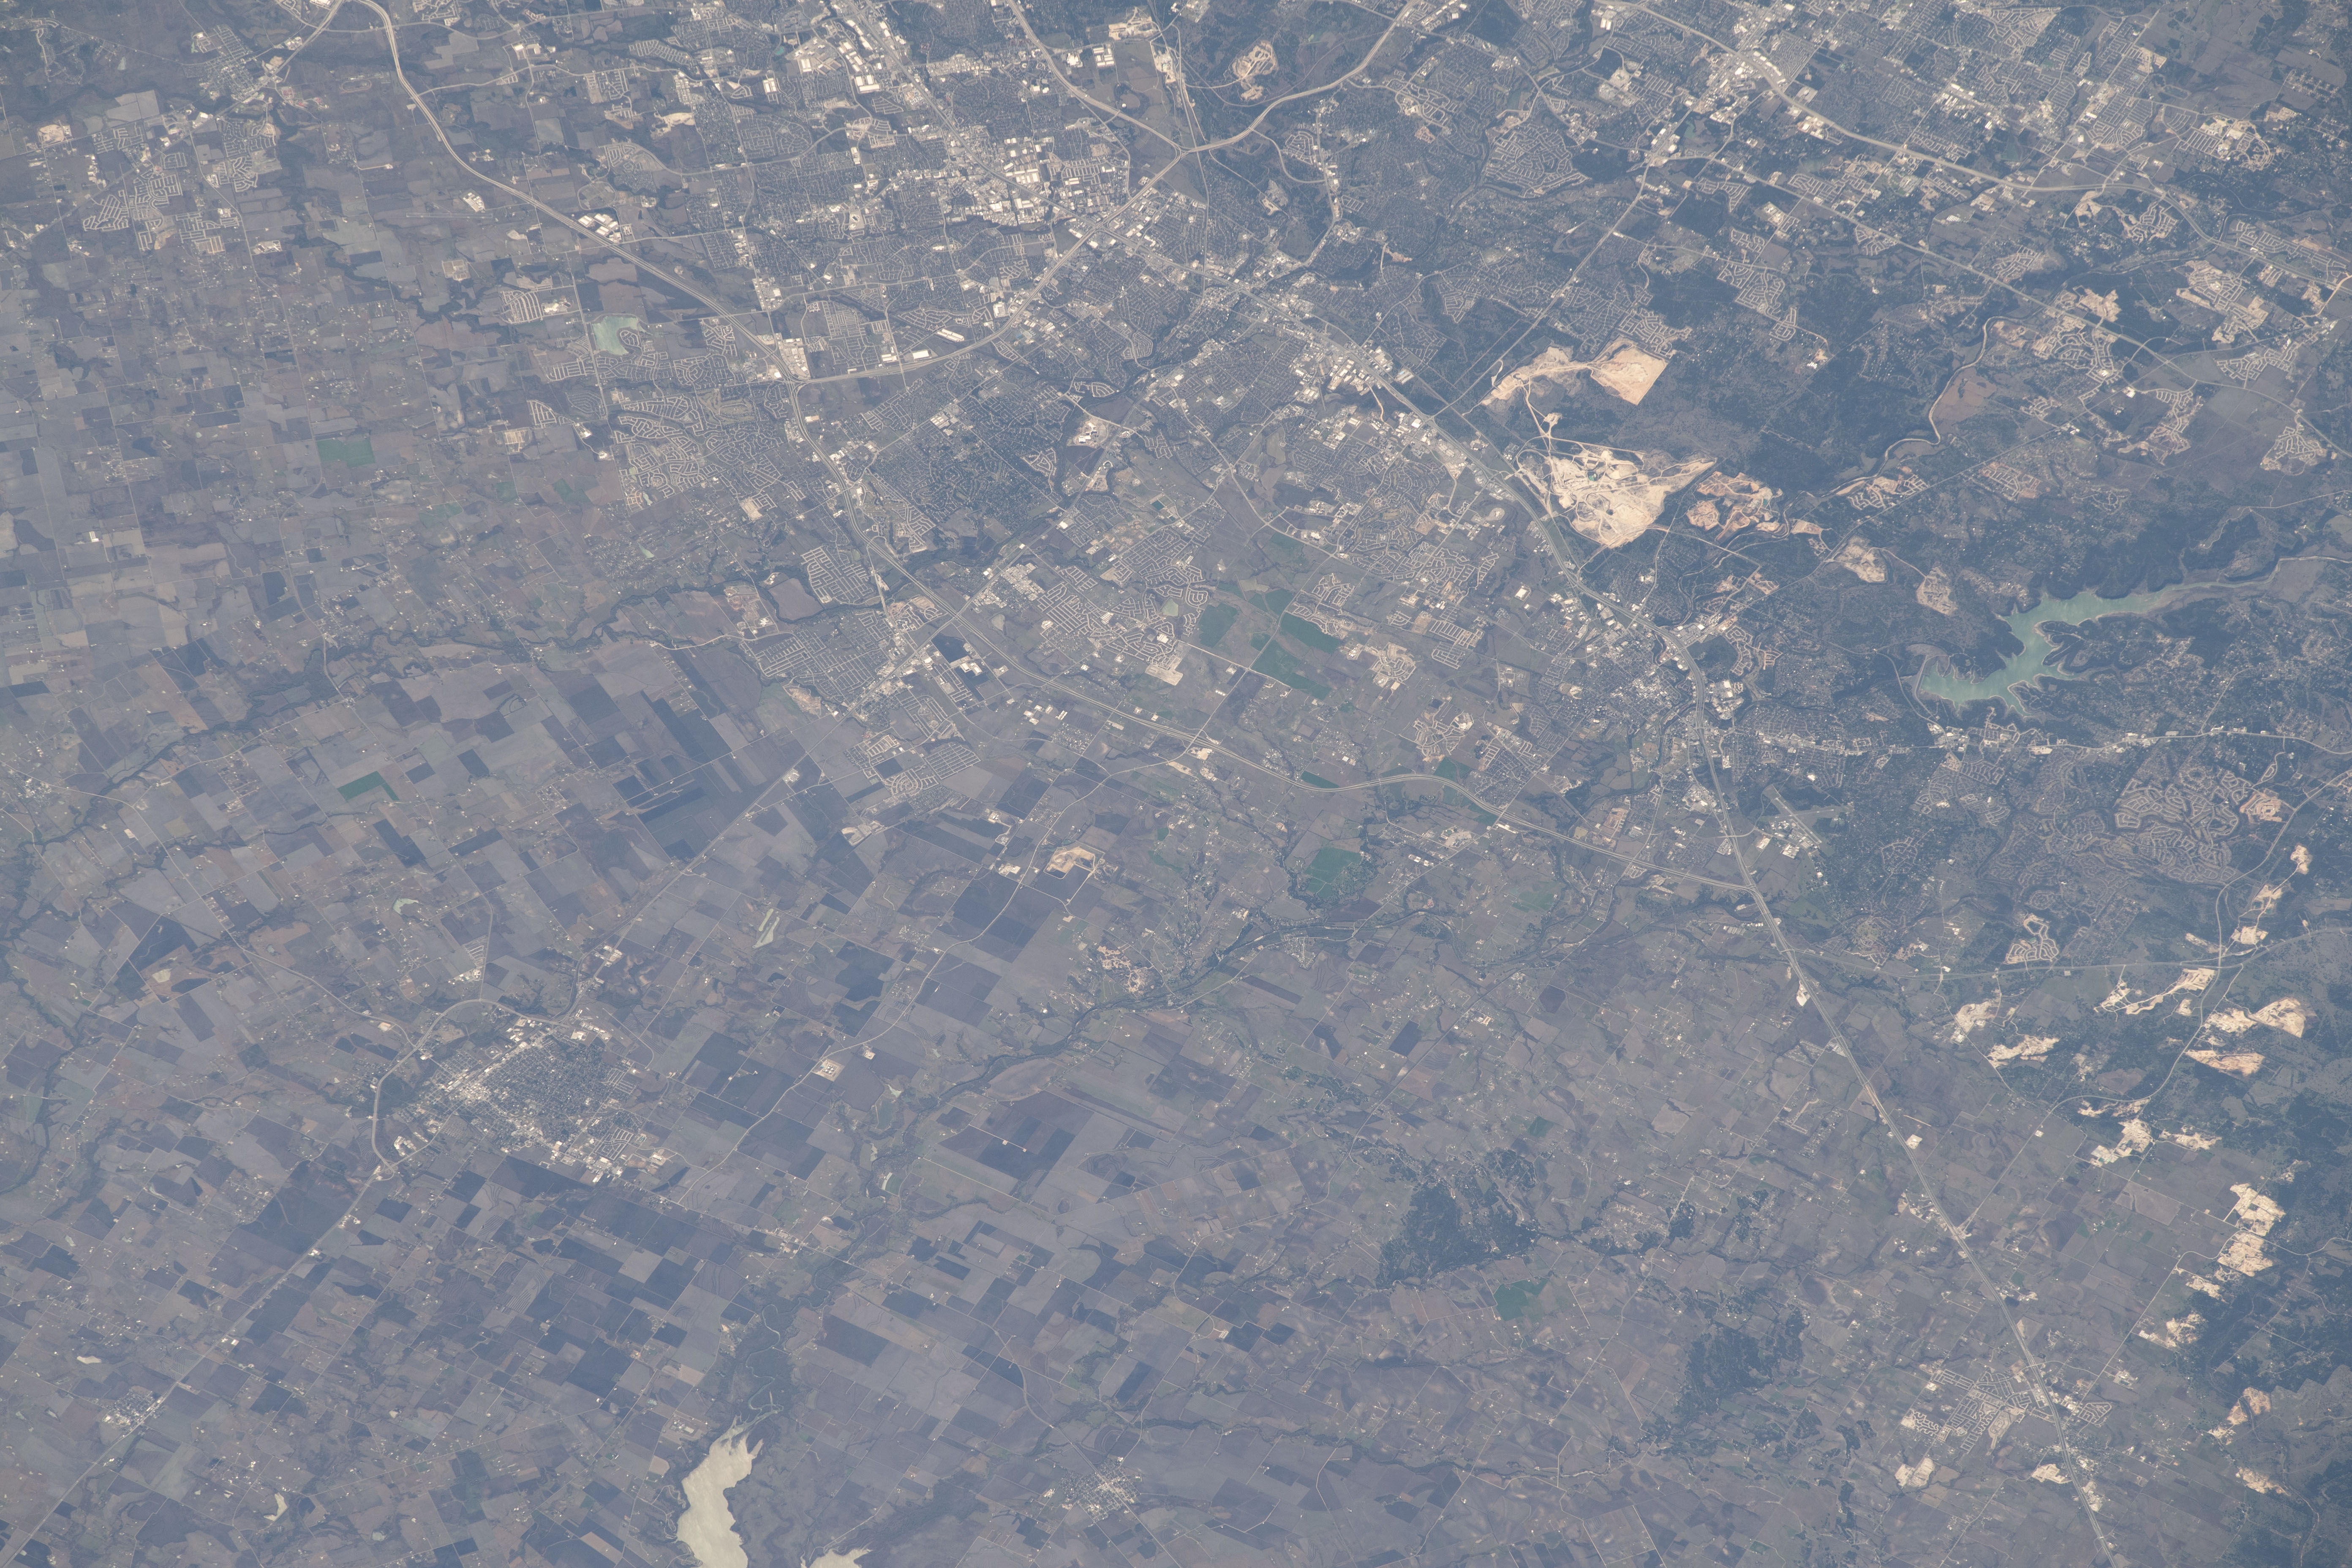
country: USA-TEXAS
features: LAKE GEORGETOWN, GEORGETOWN, ROUND ROCK
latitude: 30.6
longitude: -97.6
